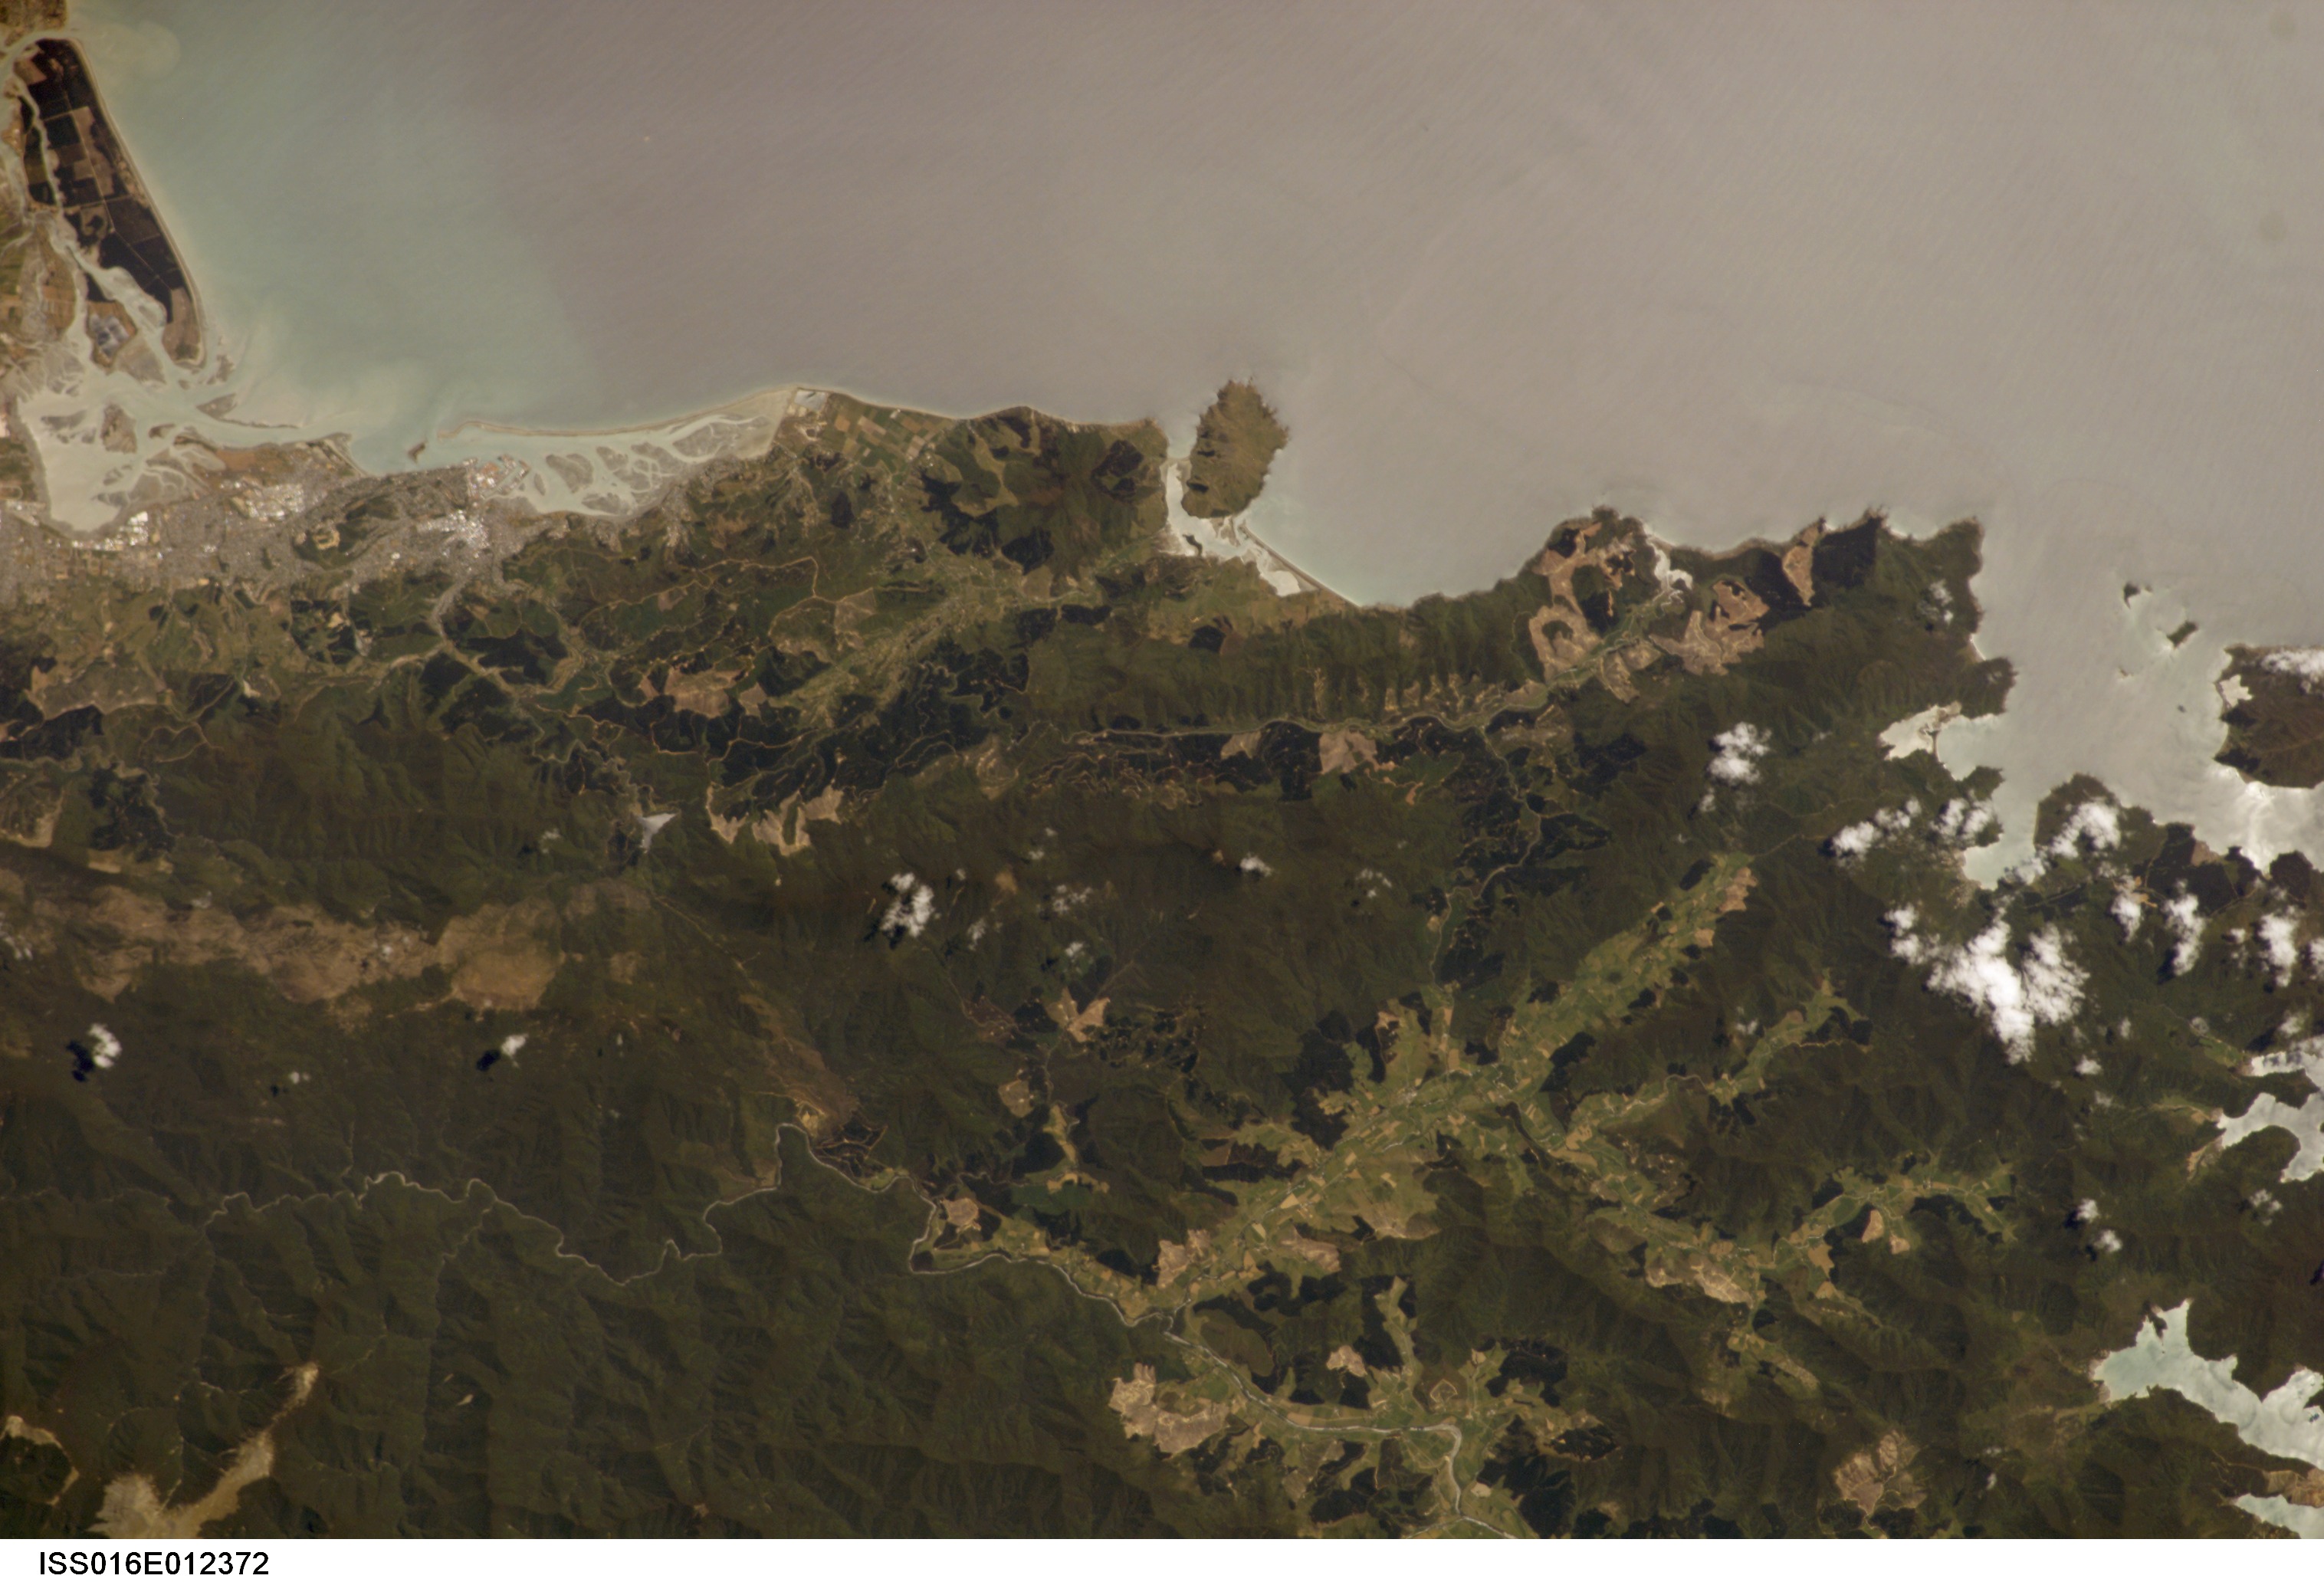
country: NEW ZEALAND-SI
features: PEPIN I., NELSON, DELAWARE BAY
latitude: -41.0
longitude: 173.5
